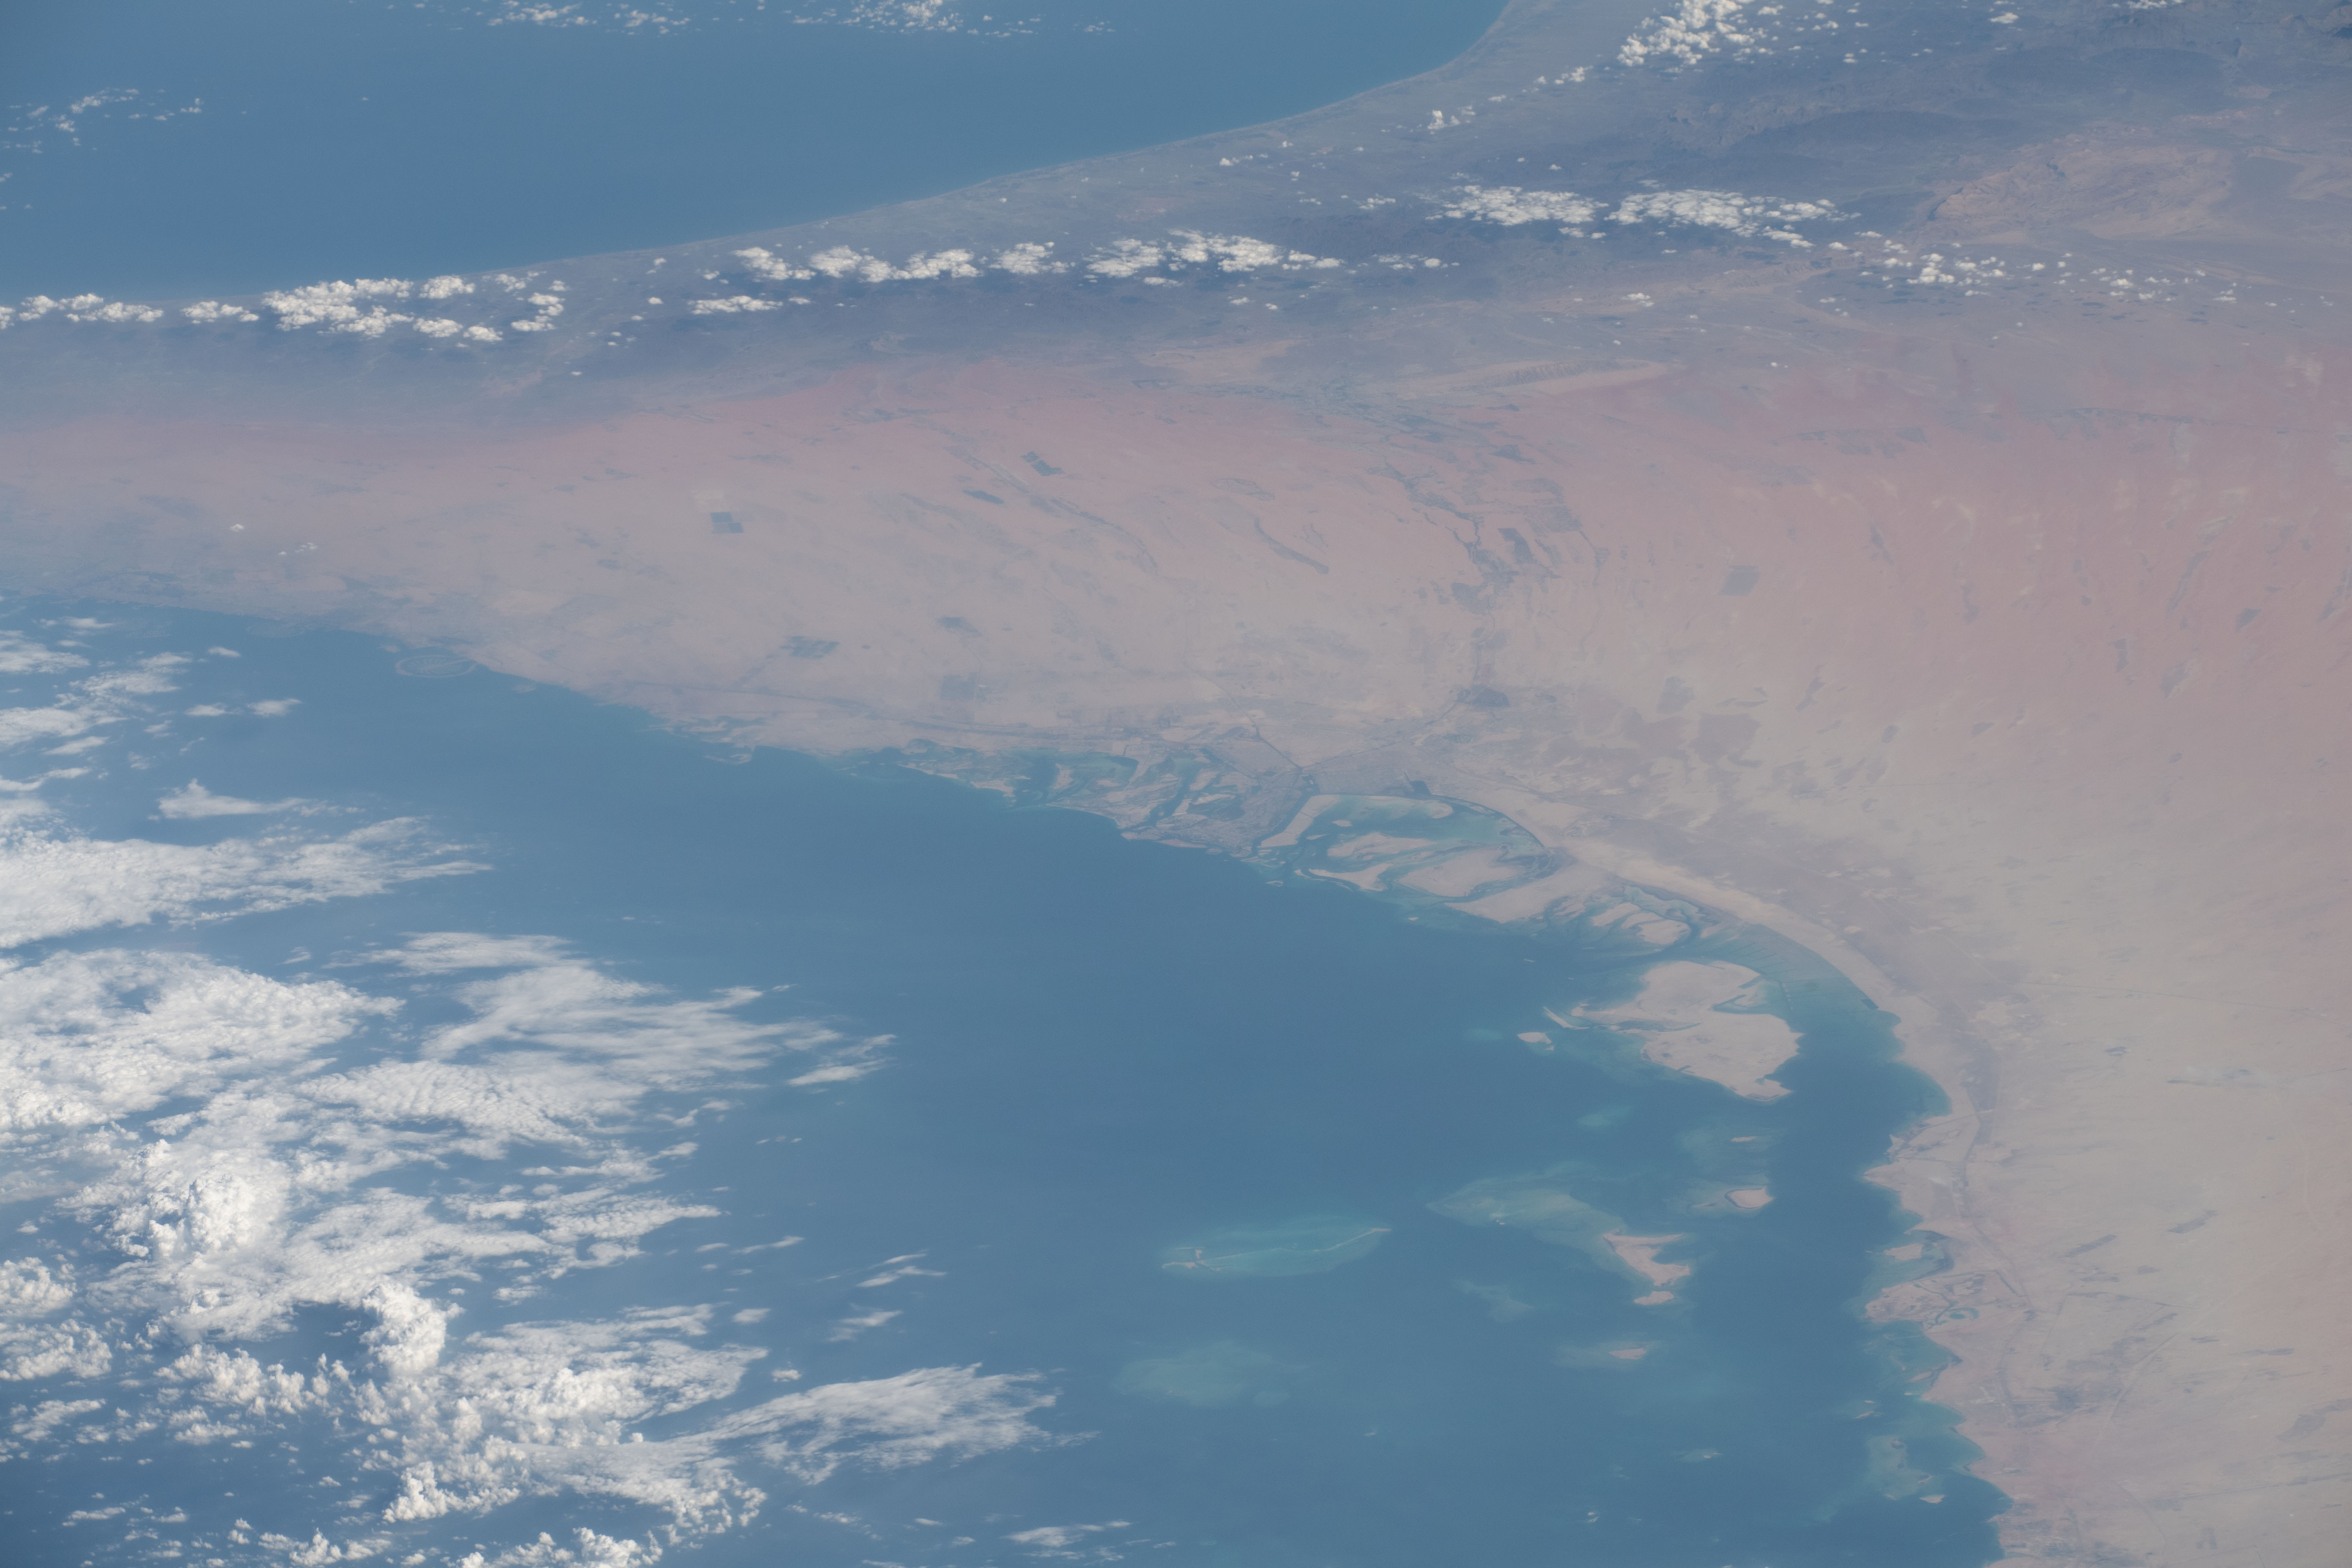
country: UNITED ARAB EMIRATES
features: PERSIAN GULF, UNITED ARAB EMIRATES
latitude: 24.5
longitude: 54.6
